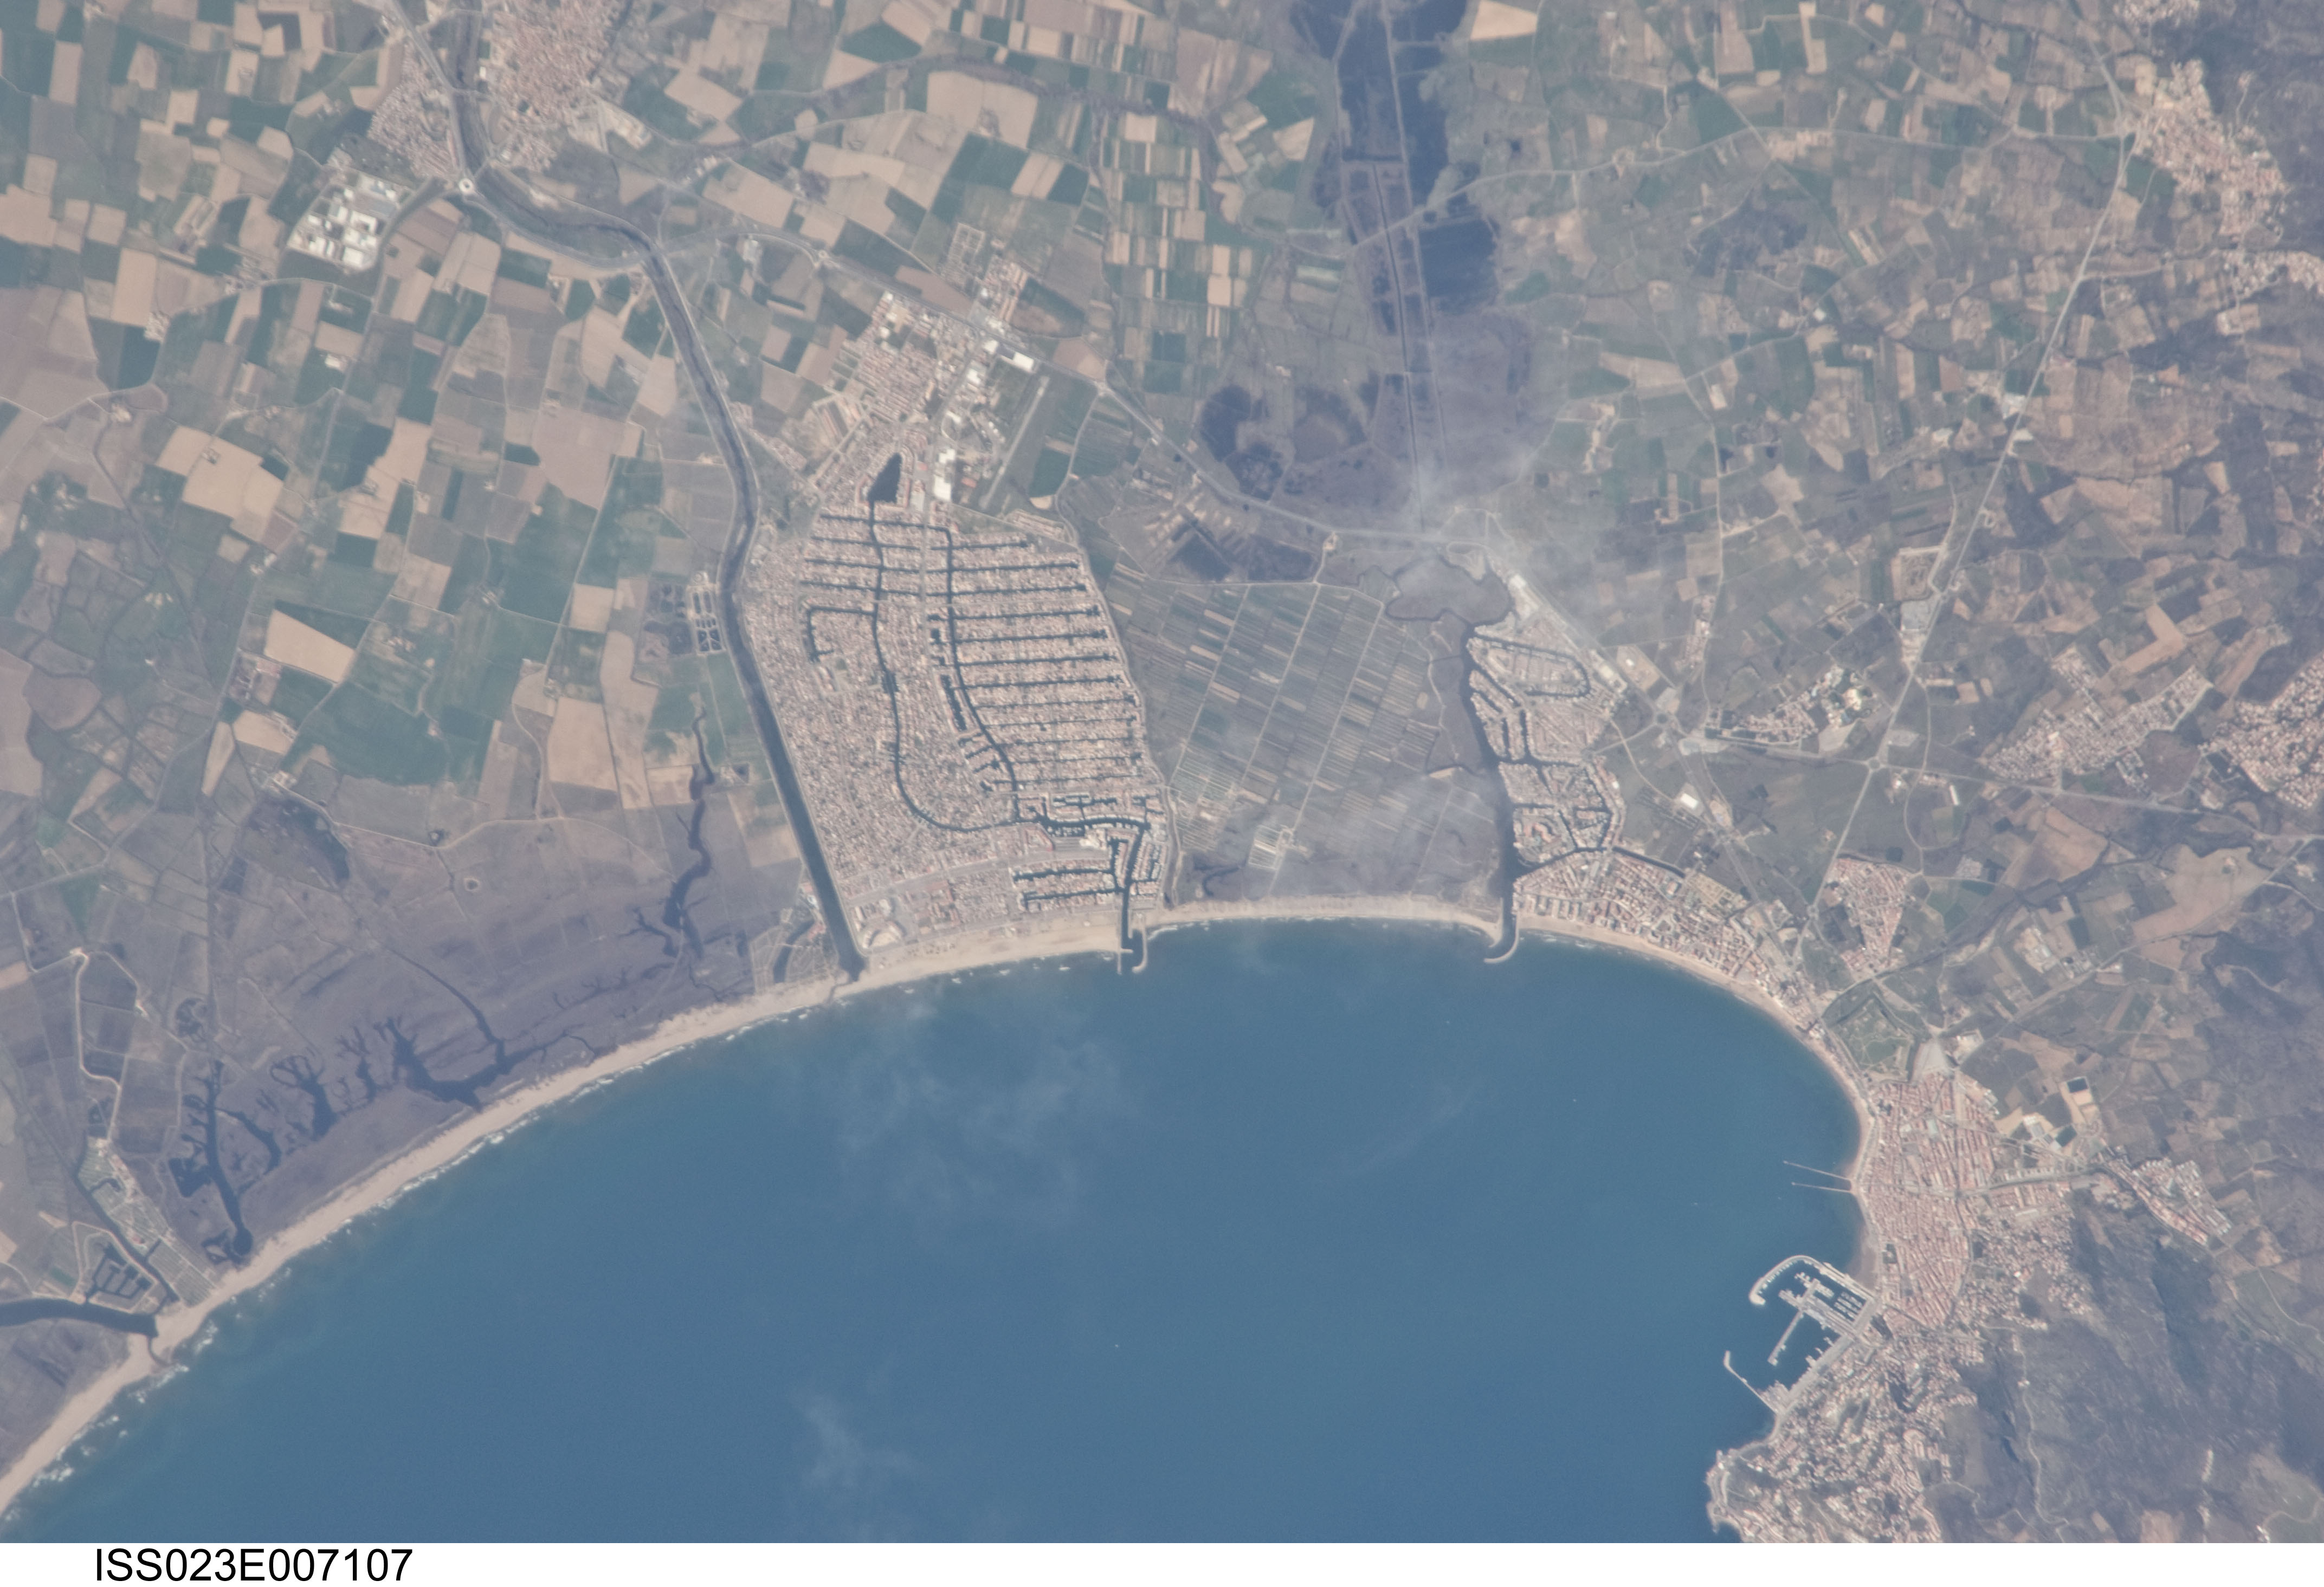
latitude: 42.3
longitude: 3.1
